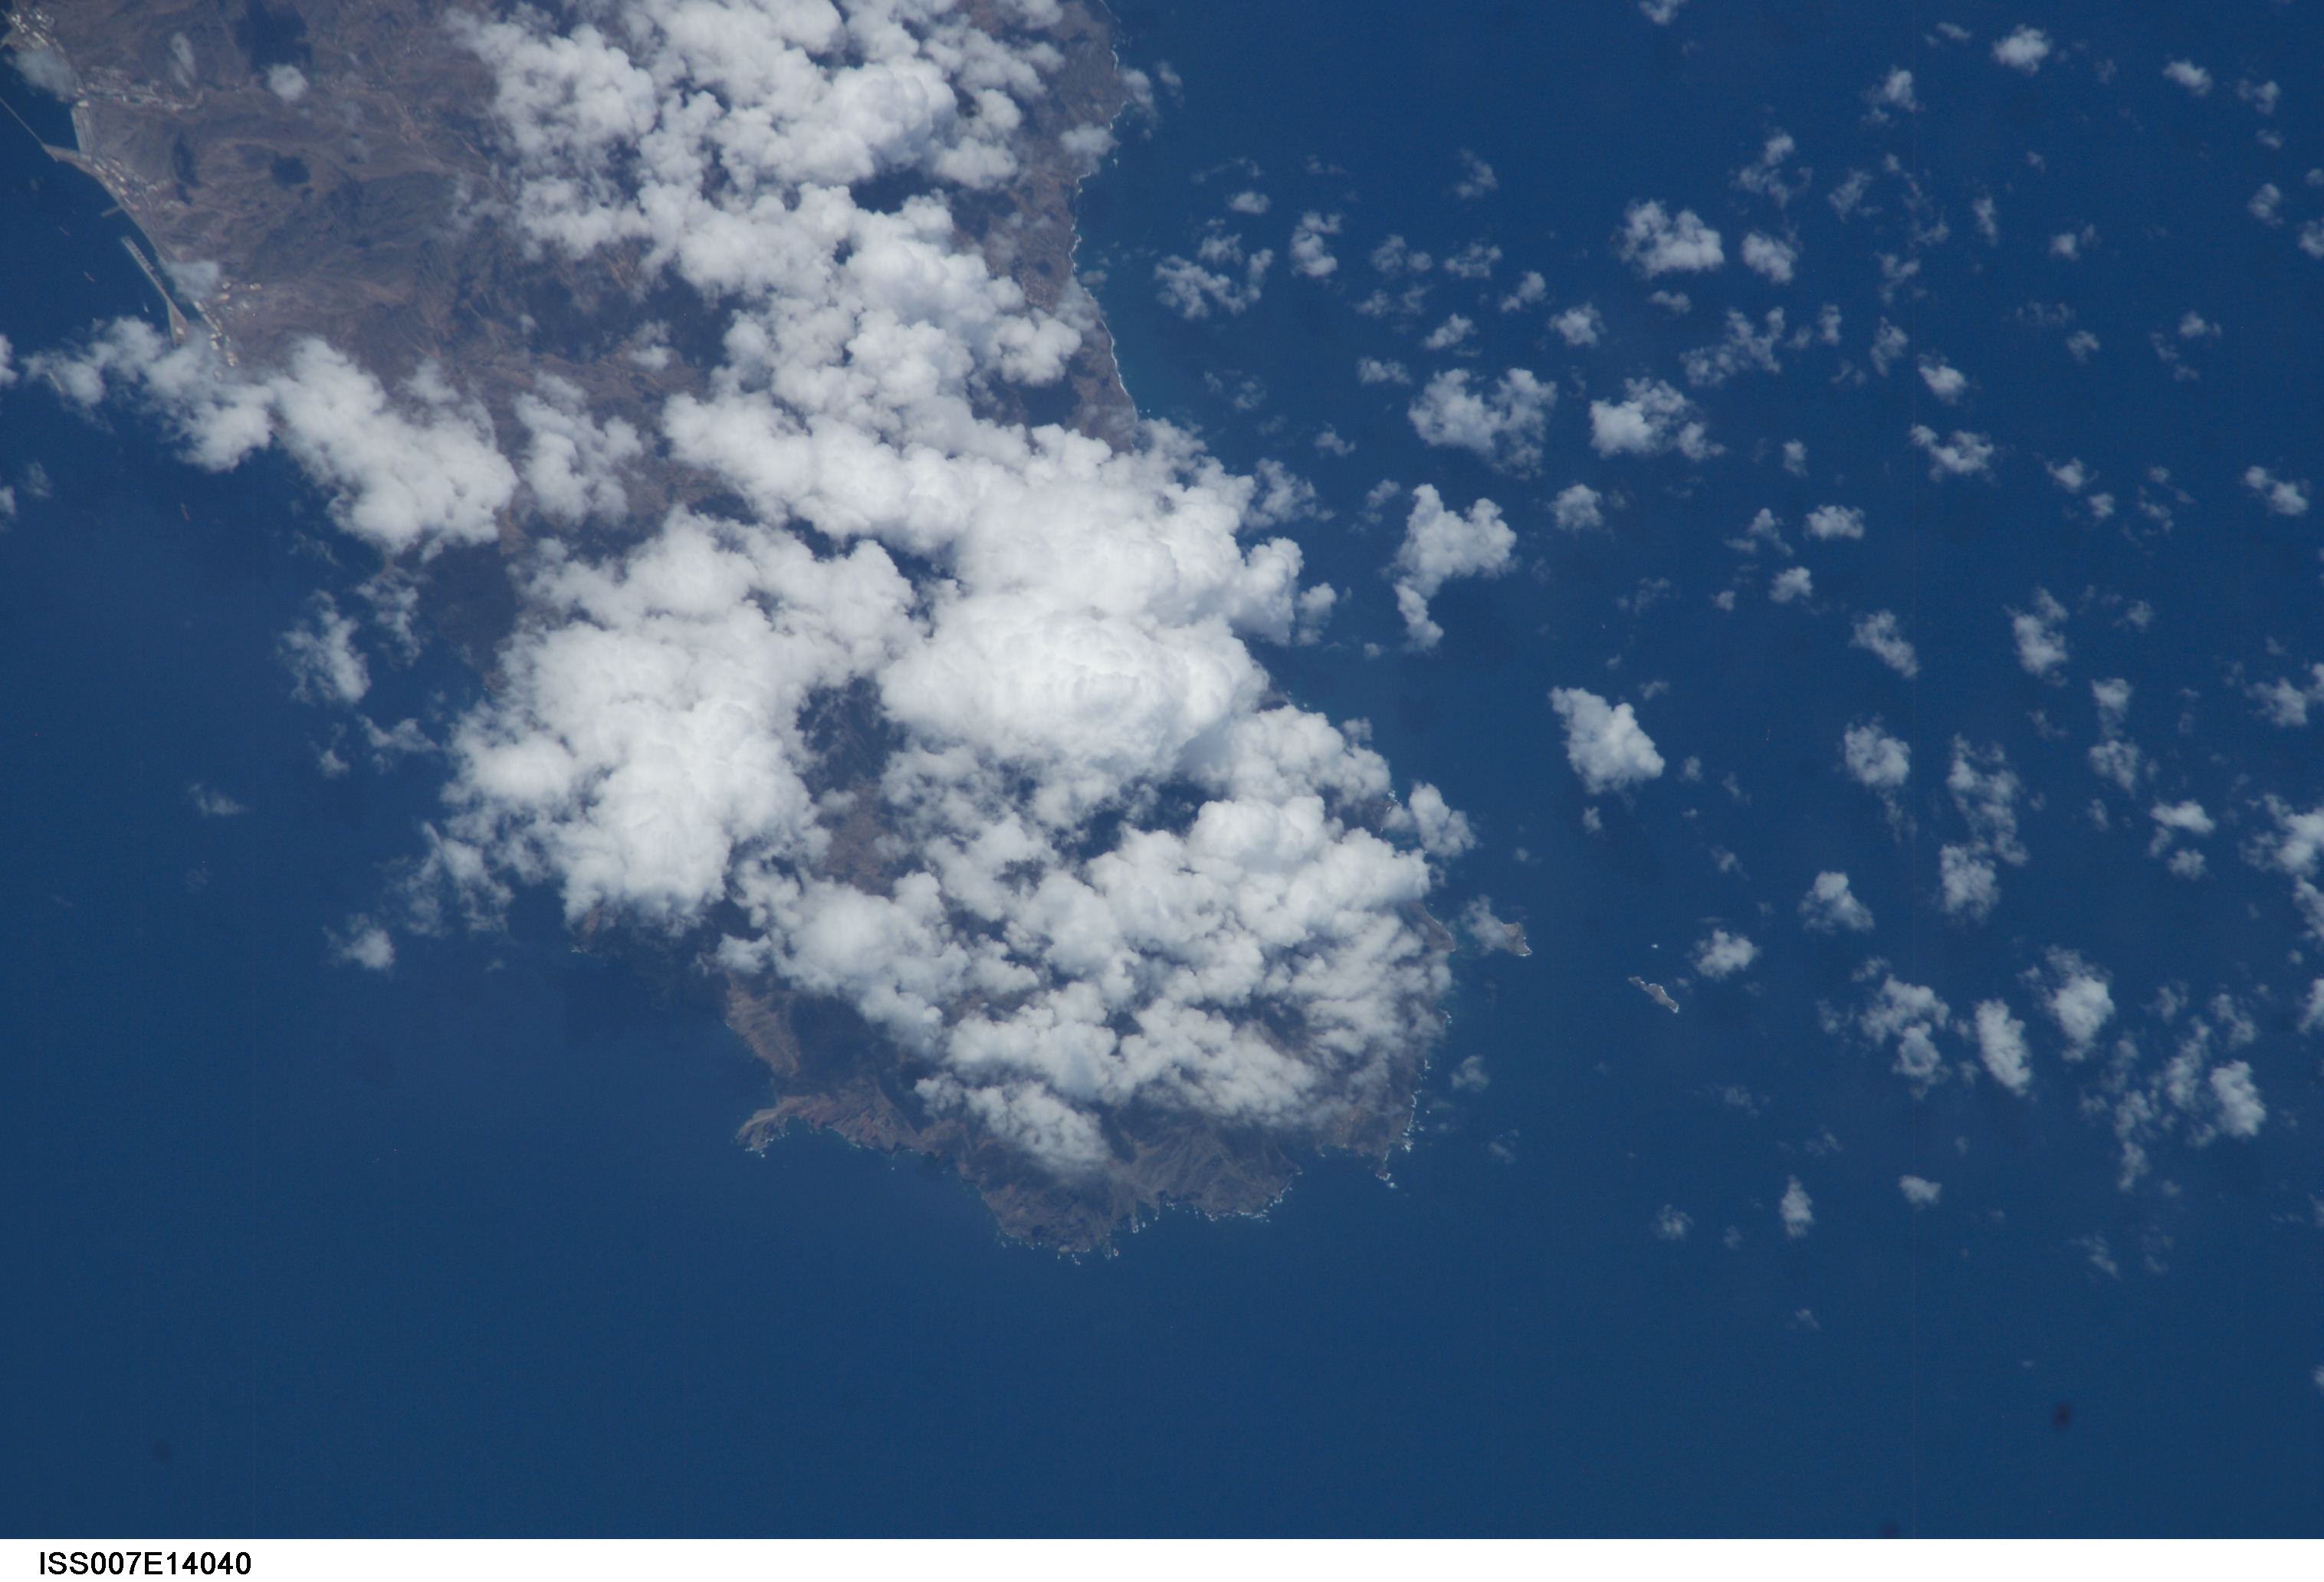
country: CANARY ISLANDS
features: TENERIFE ISLAND, NORTHEAST END
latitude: 28.5
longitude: -16.0
